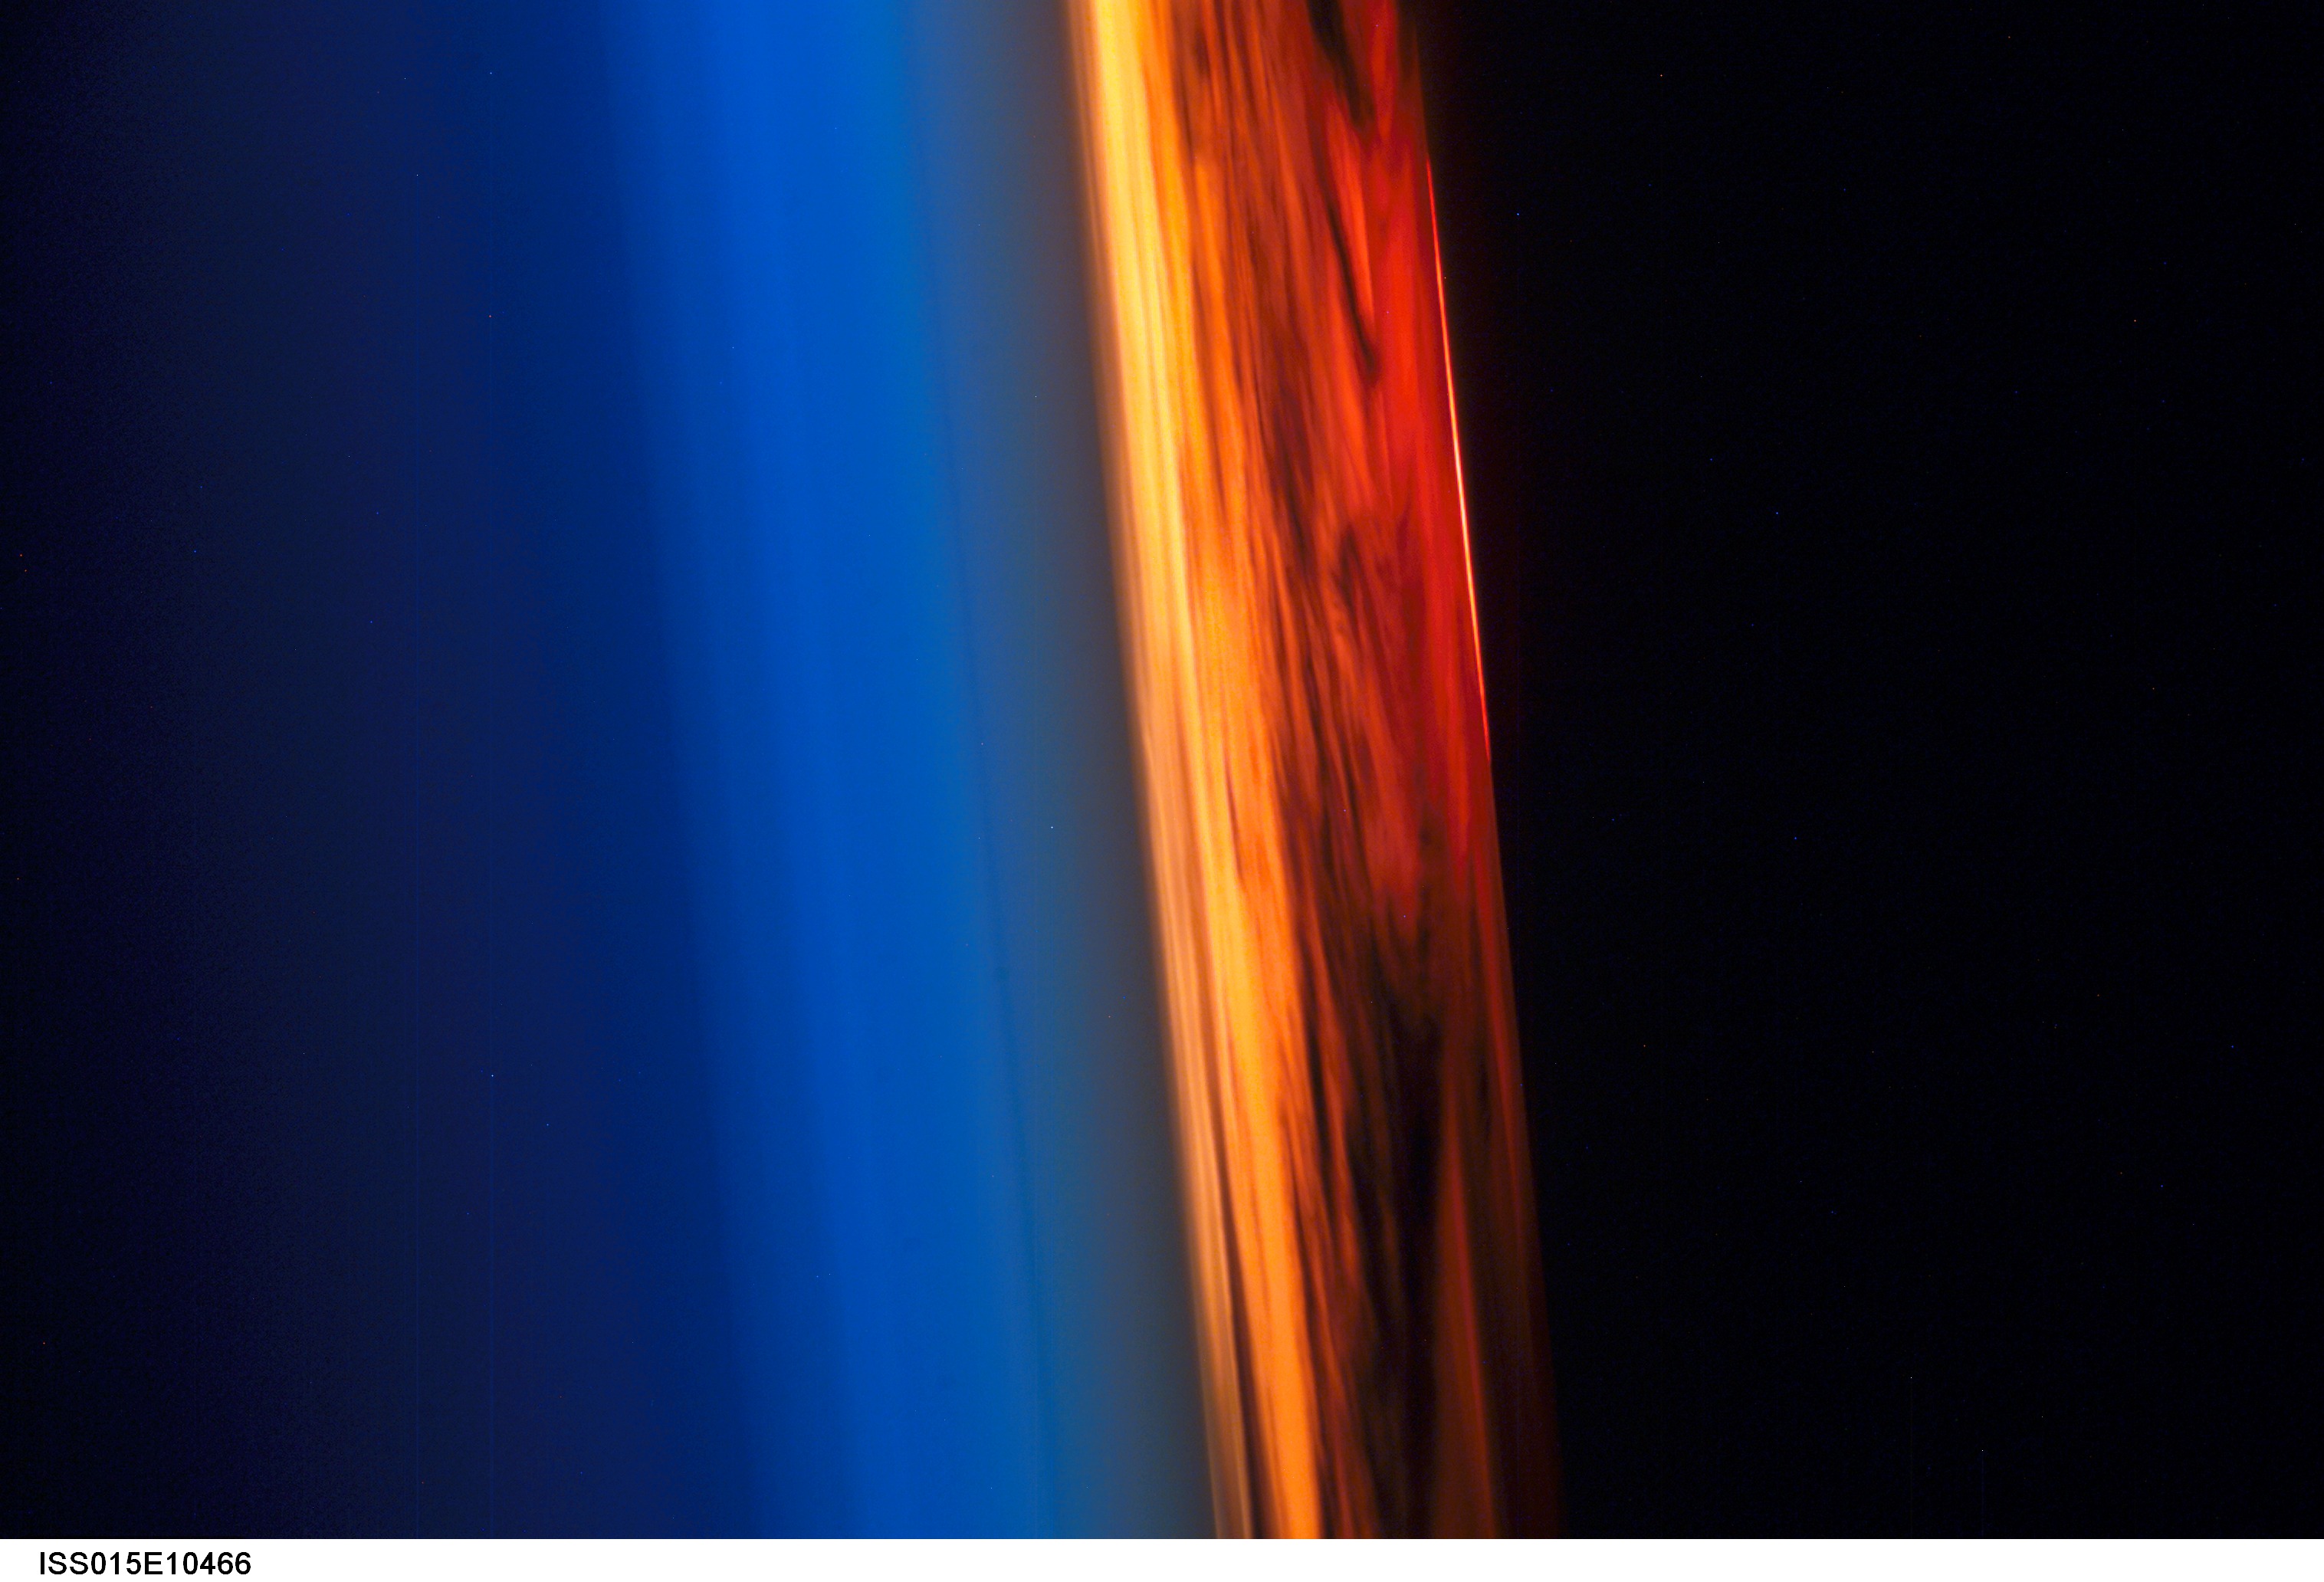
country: PACIFIC OCEAN
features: ATMOSPHERIC LIMB, SUNSET NW.
